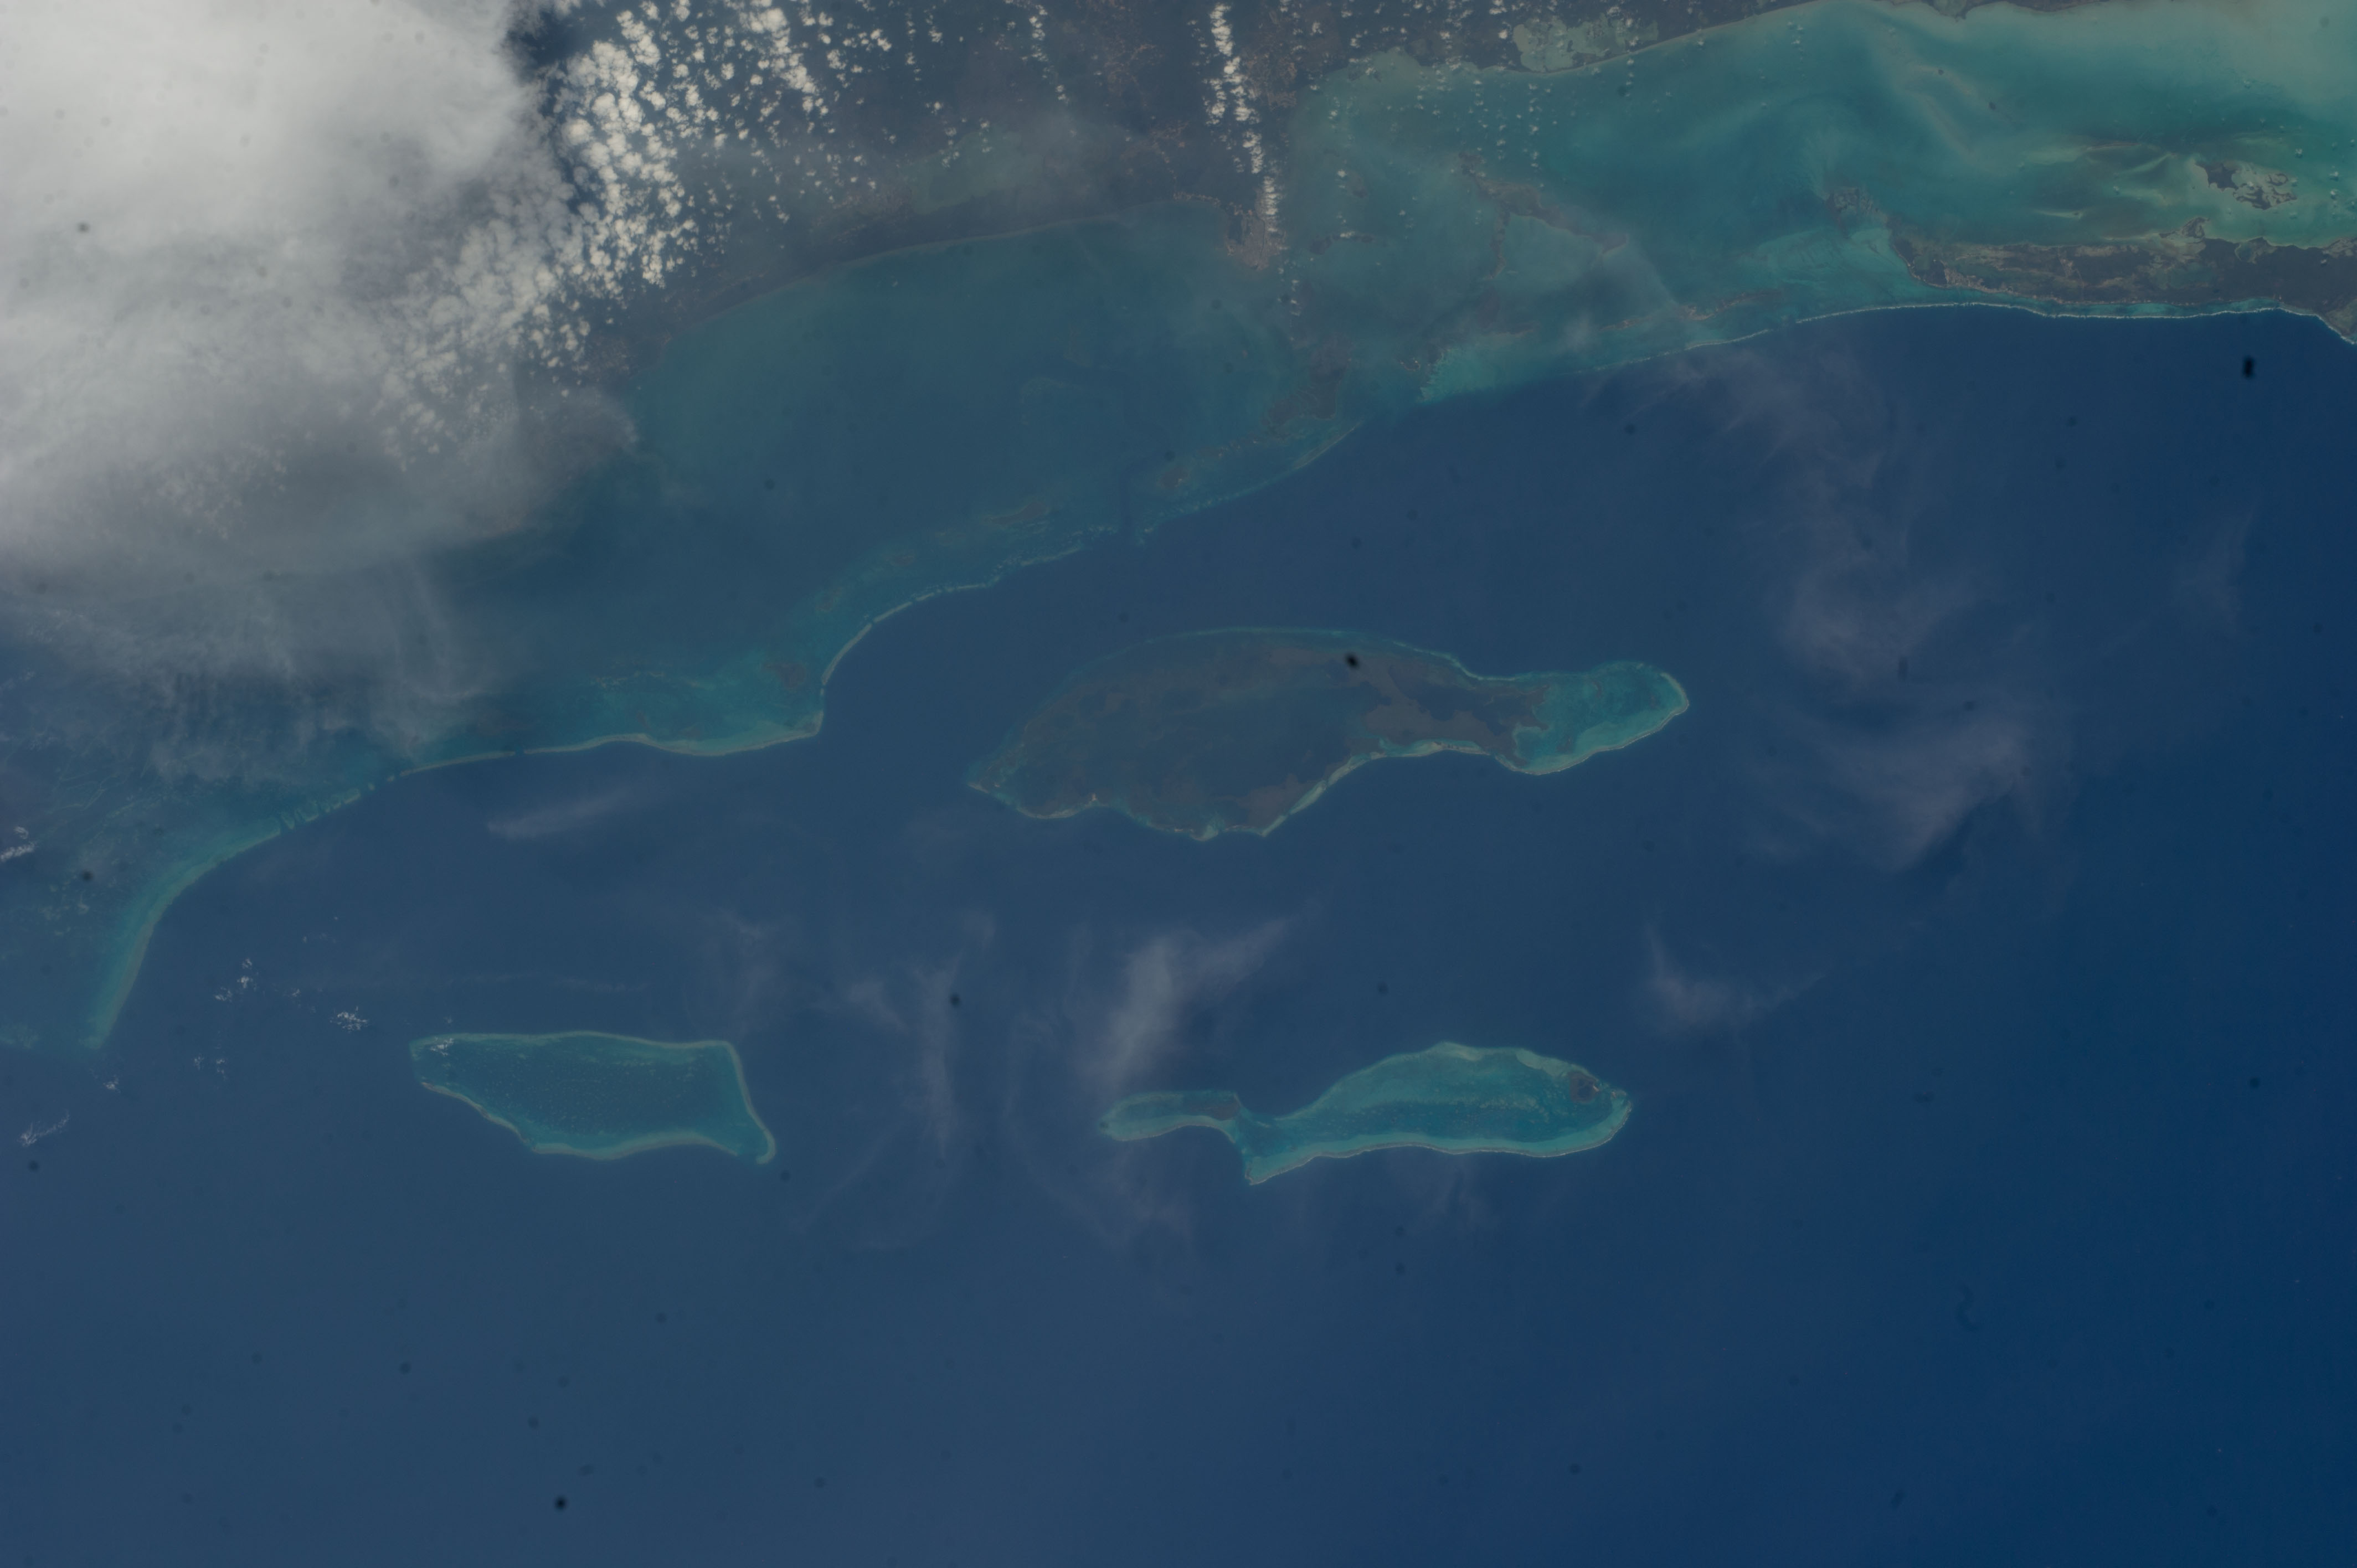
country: BELIZE
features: TURNEFFE ATOLL, LIGHTHOUSE REEF, THE GREAT BLUE HOLE, BELIZE CITY, GLOVER'S REEF ATOLL
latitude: 17.3
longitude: -87.8
